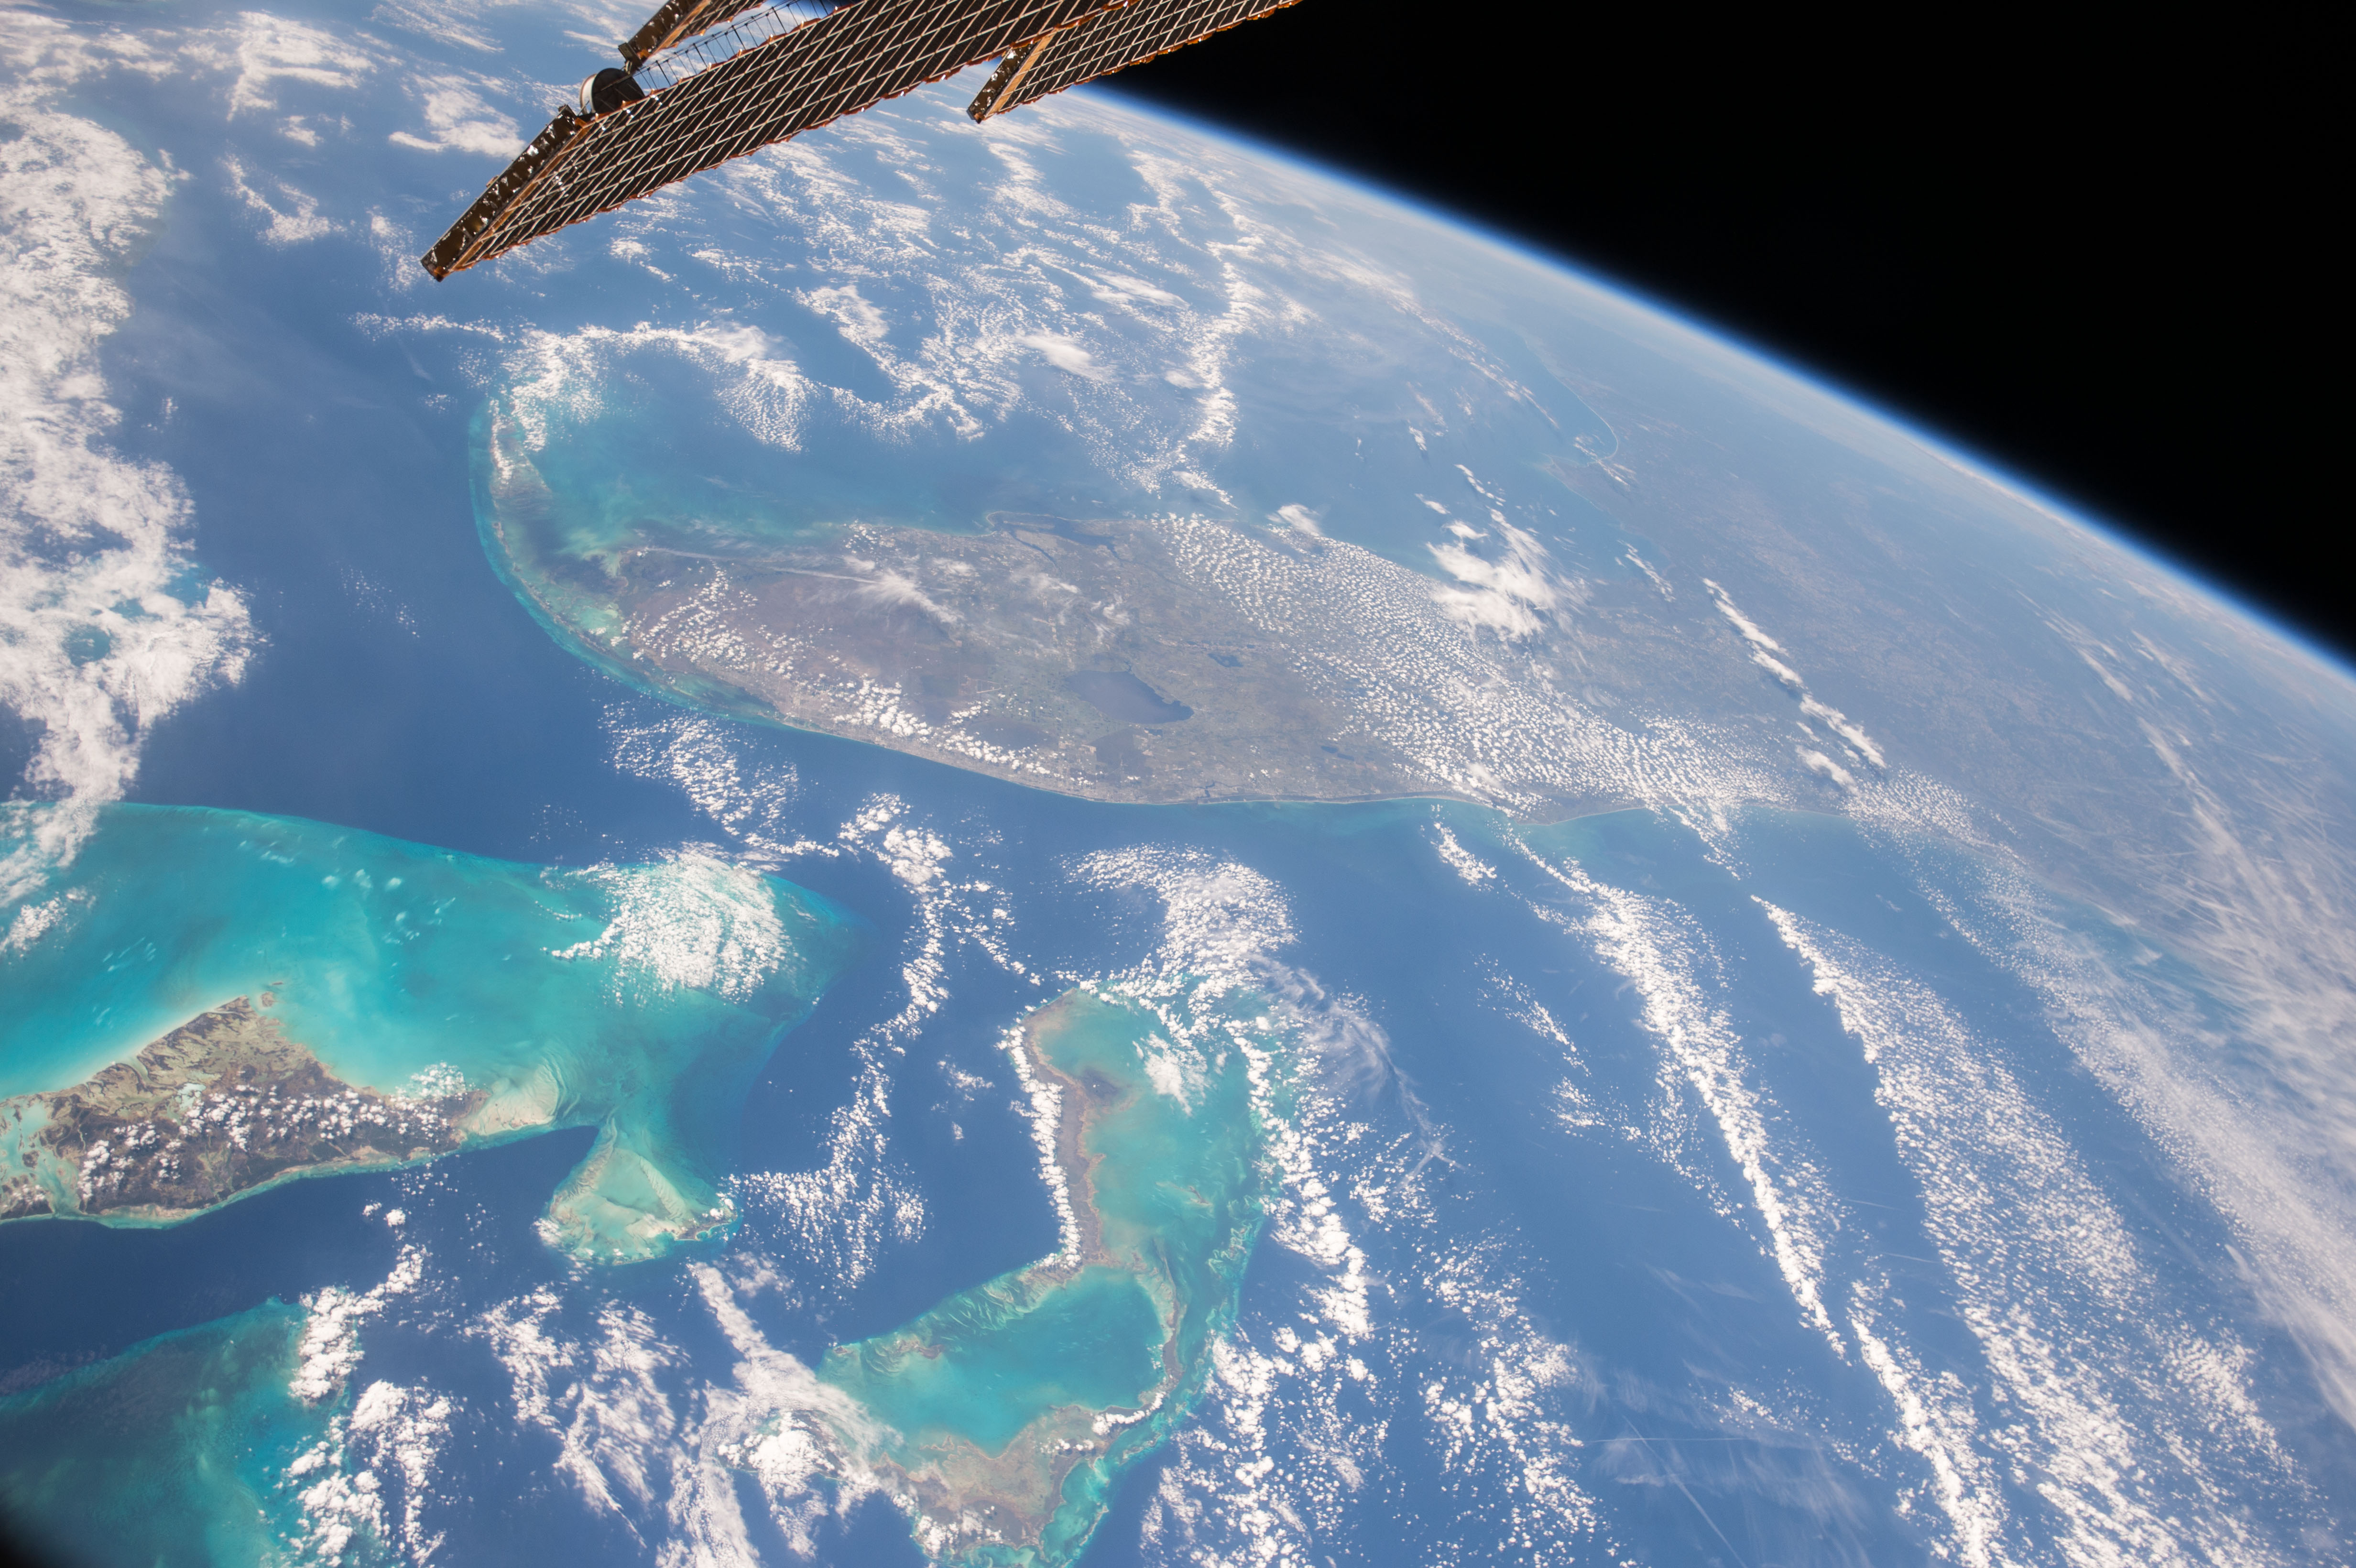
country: USA-FLORIDA
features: L. OKEECHOBEE, BAHAMAS, GREAT BAHAMA BANK, LITTLE BAHAMA BANK, FREEPORT, FLORIDA KEYS, G. OF MEXICO, ATLANTIC O.
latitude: 27.5
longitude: -80.0
